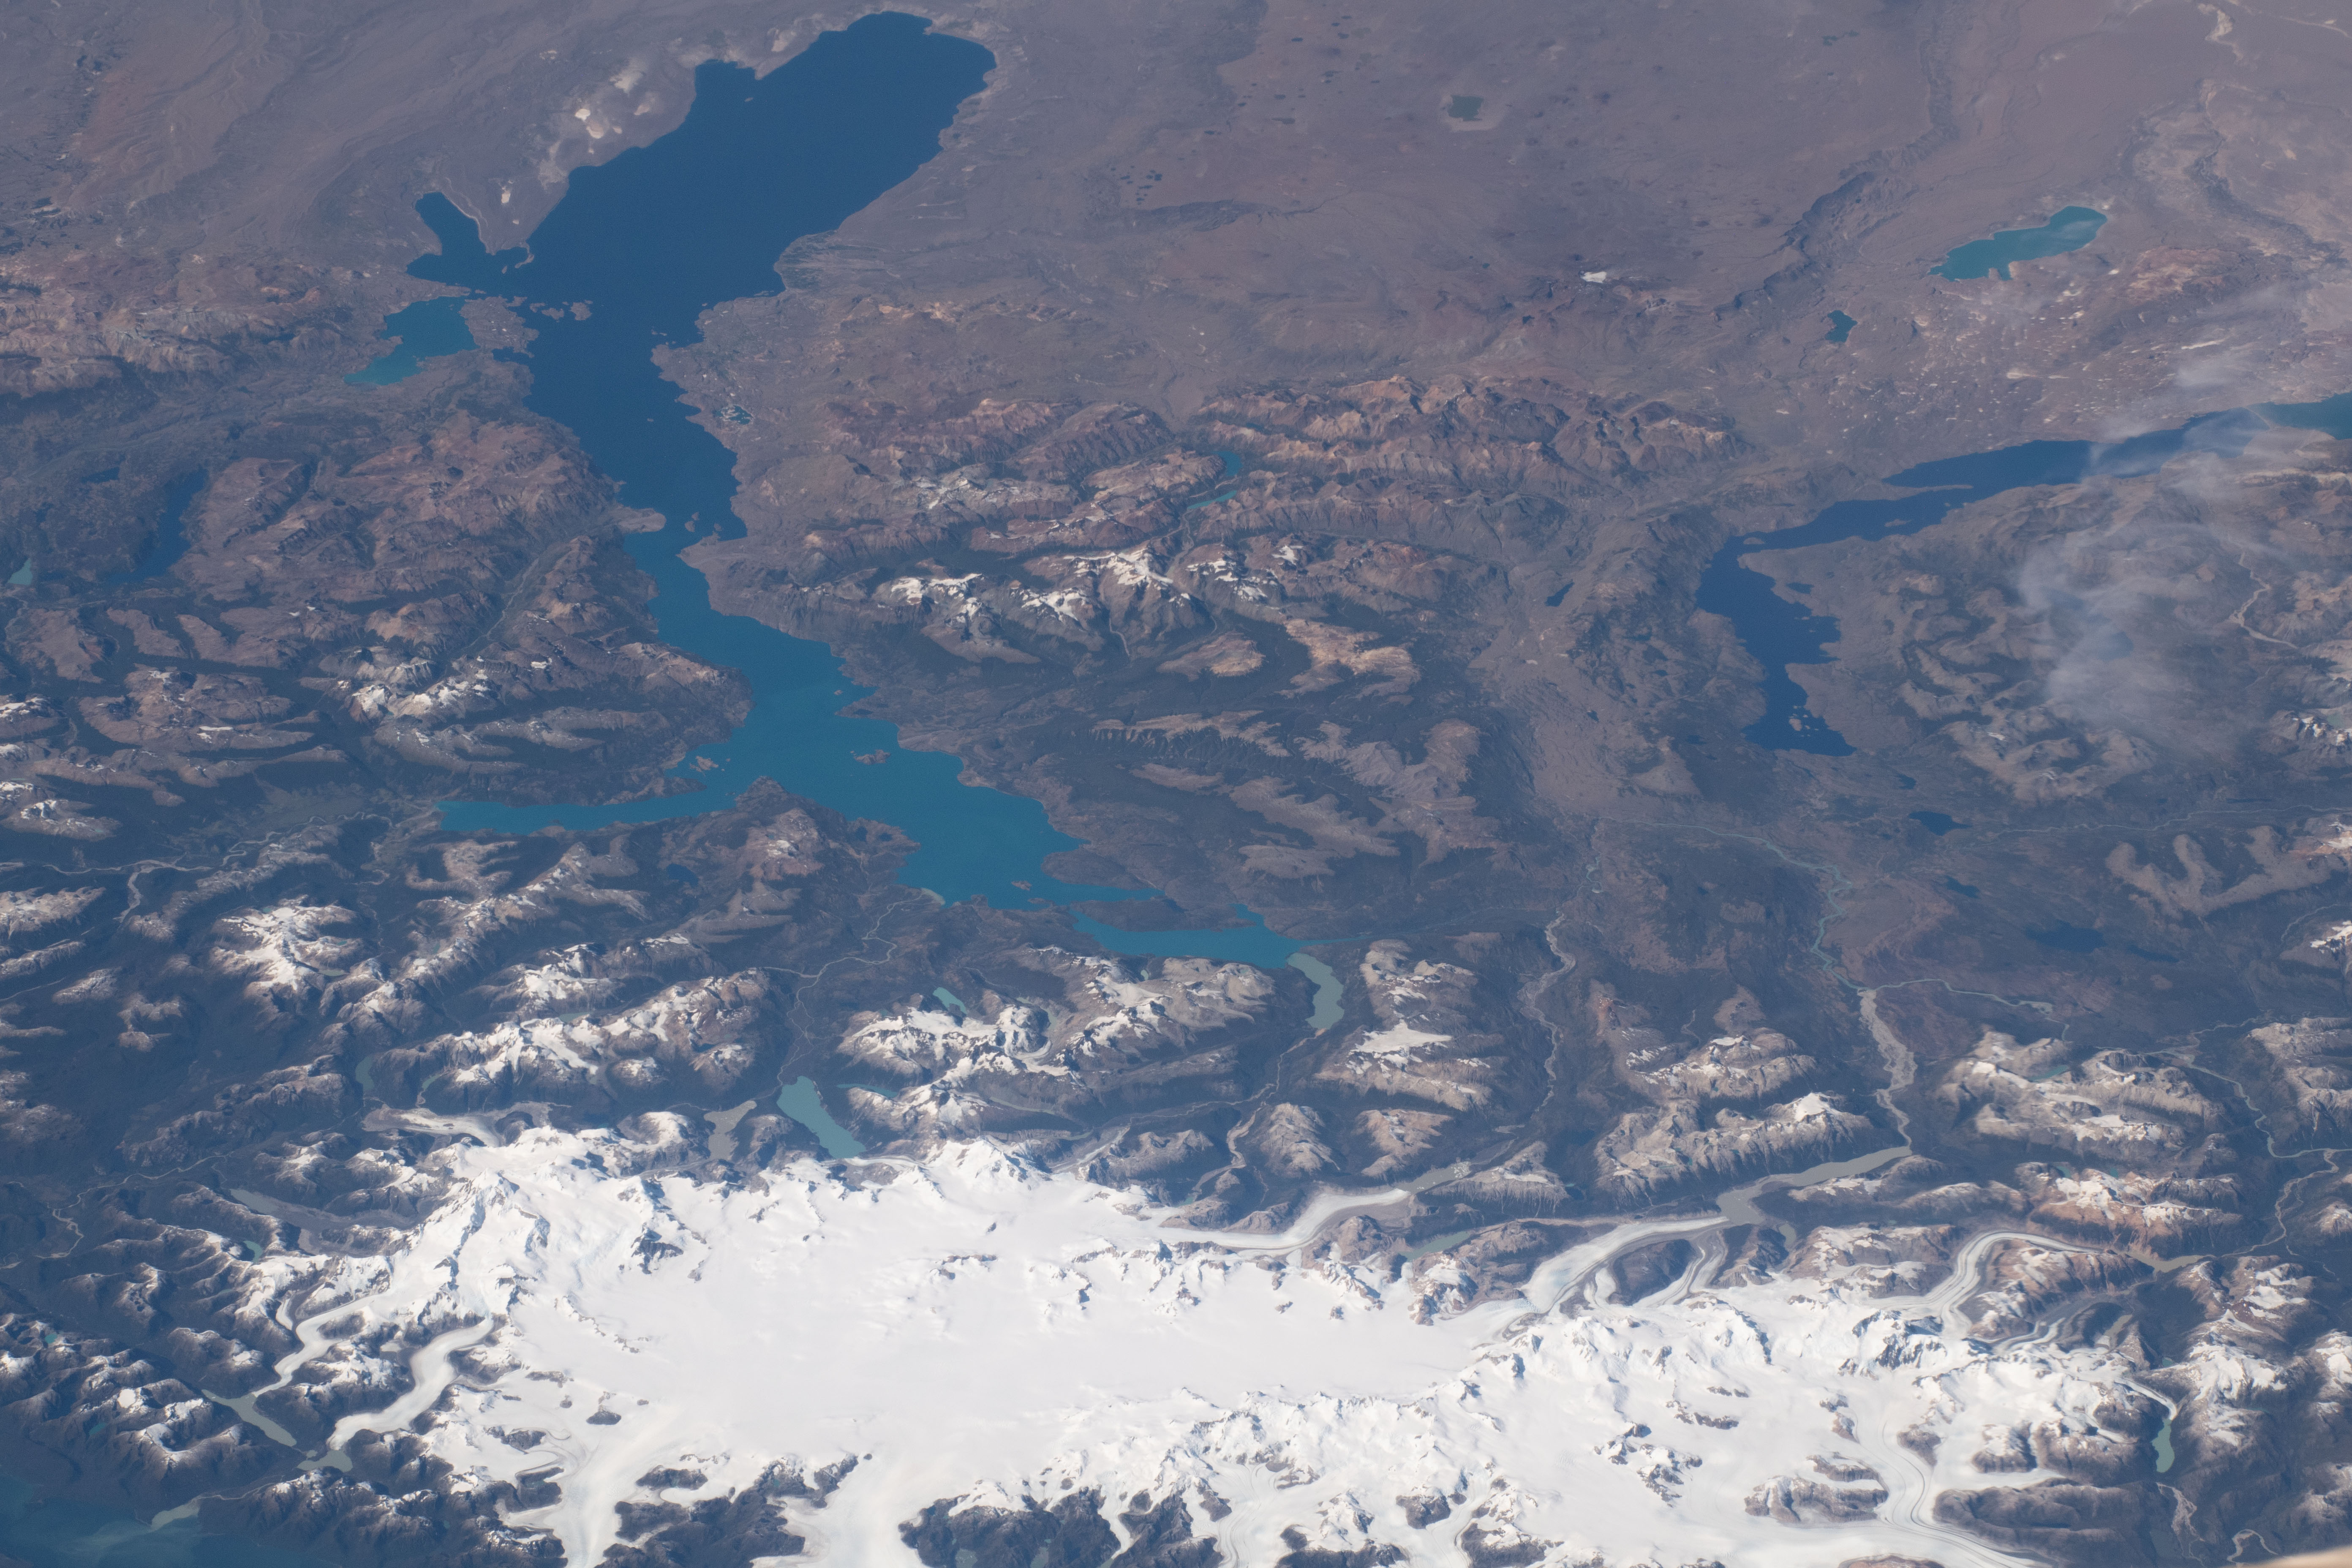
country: CHILE
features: SAN RAFAEL GLACIER, PATAGONIA, SNOW
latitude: -47.1
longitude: -73.0
